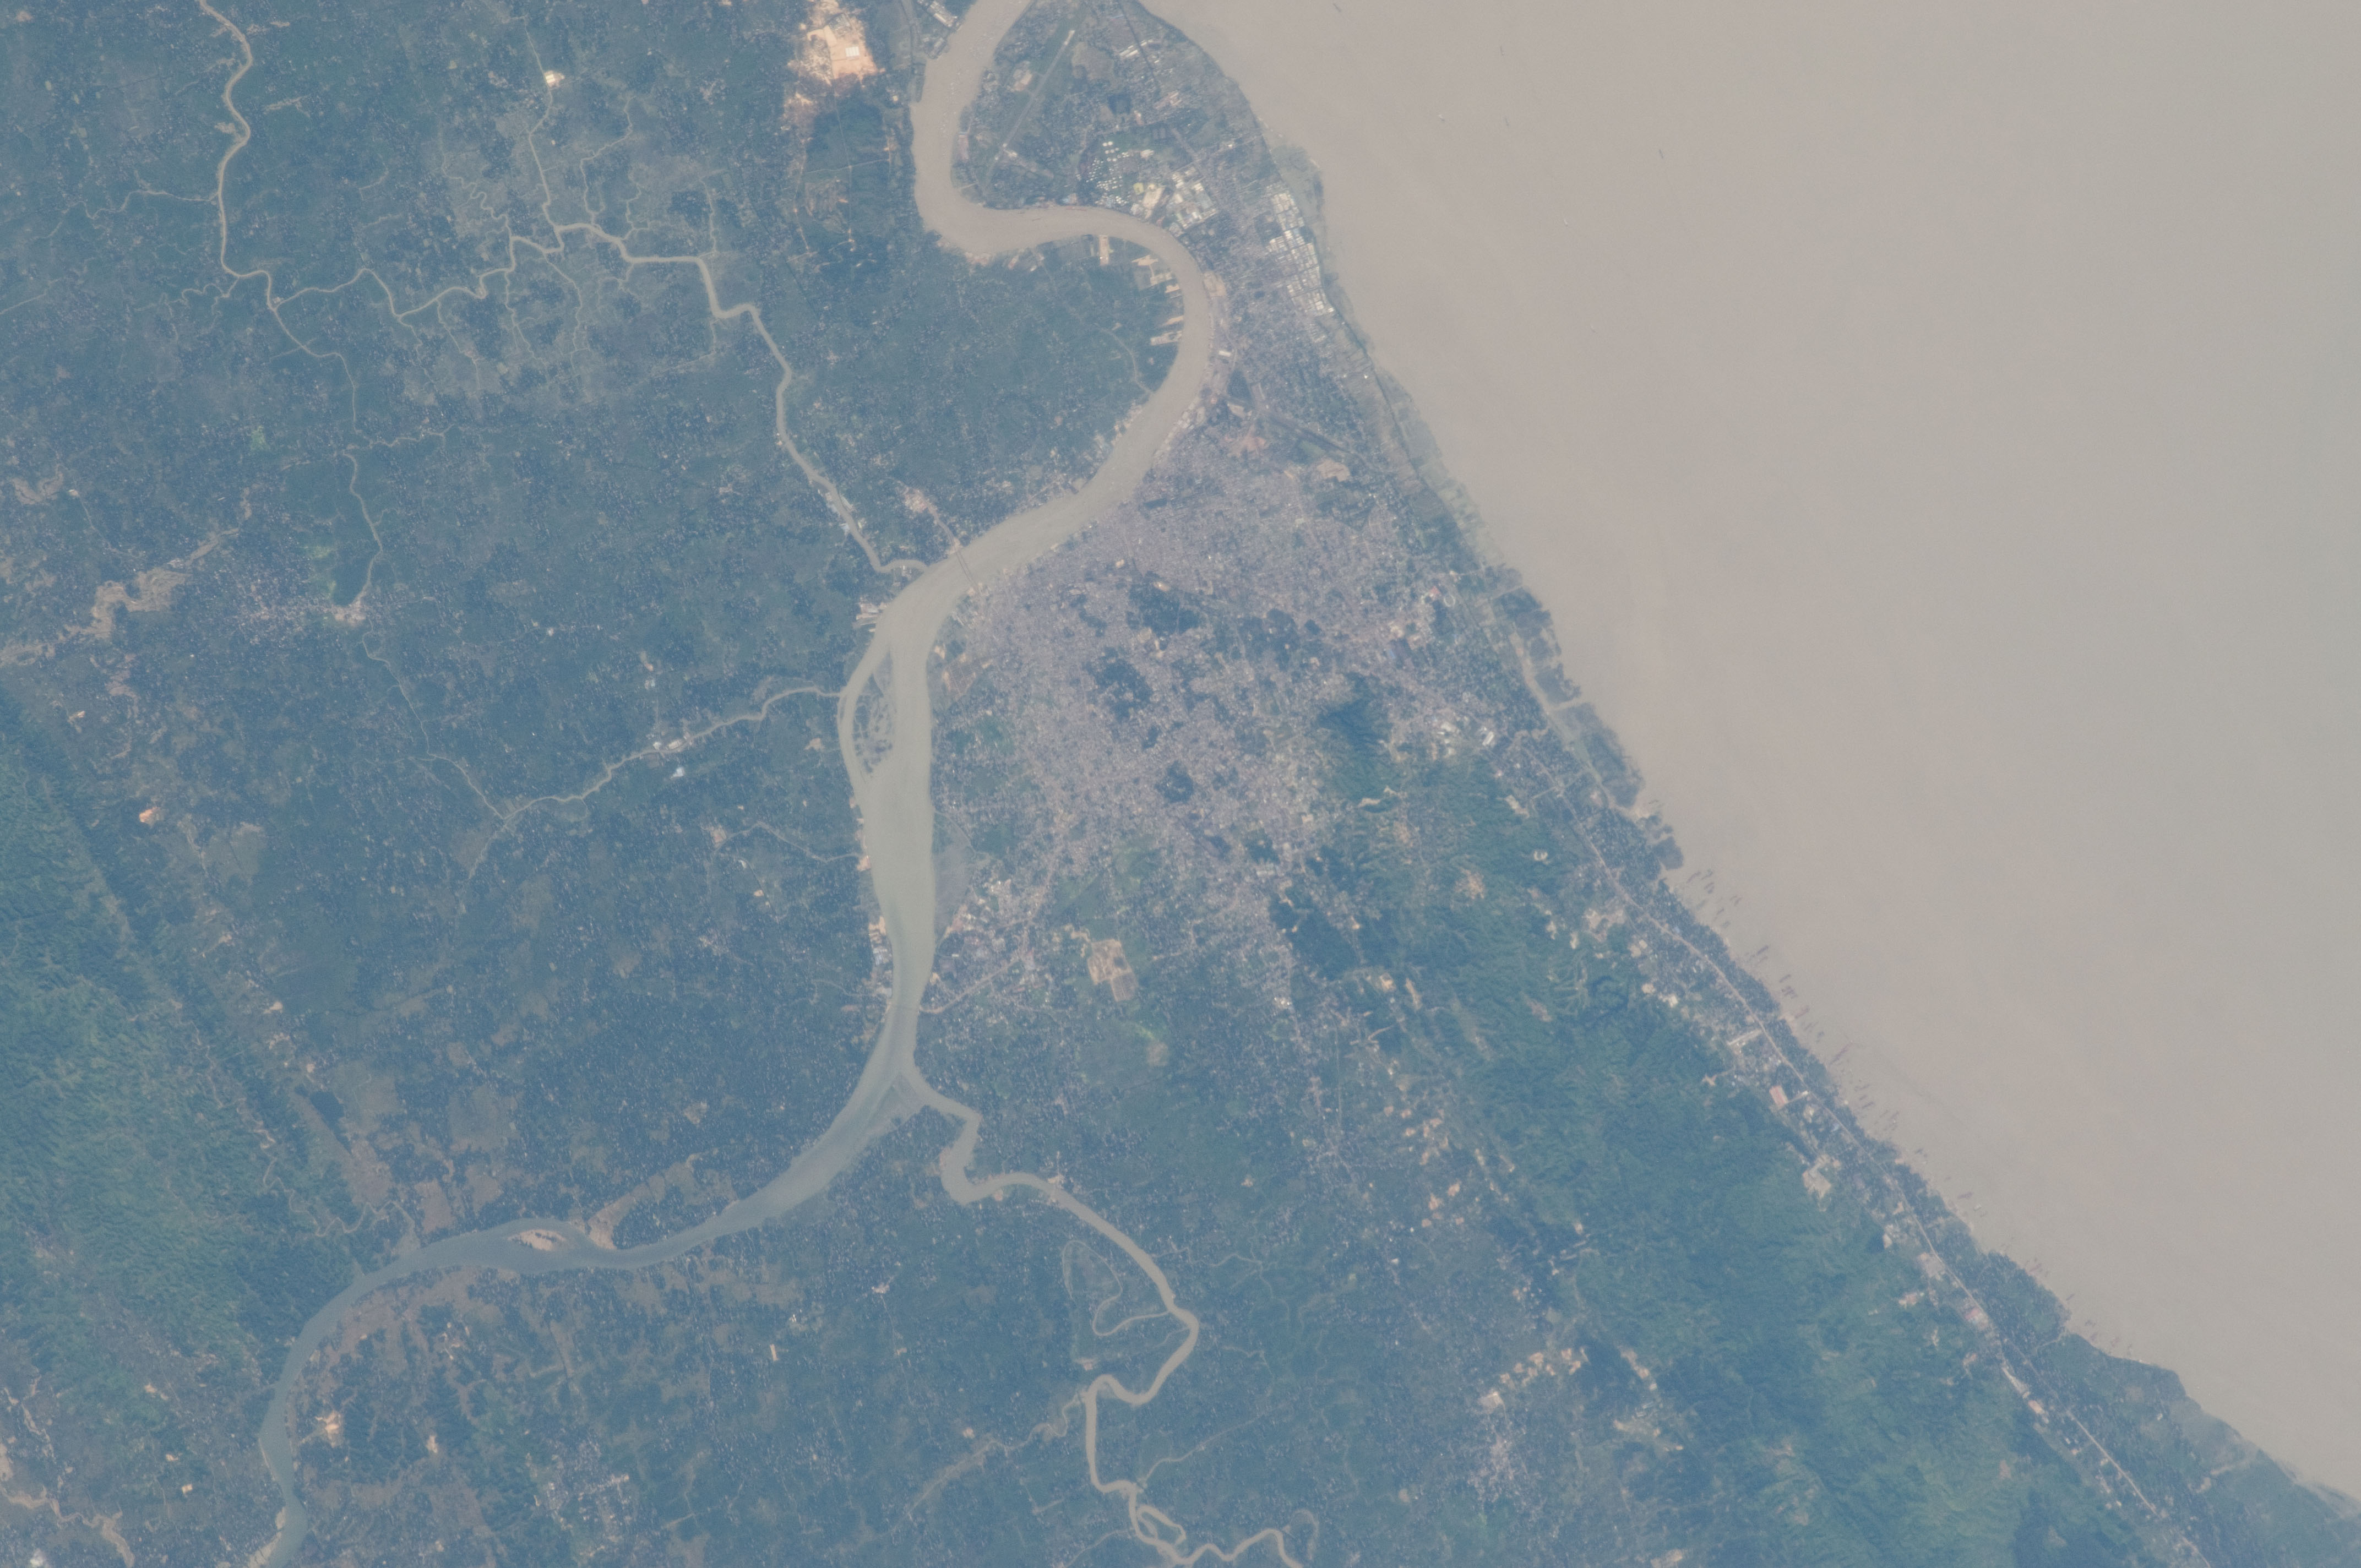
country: BANGLADESH
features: KARNAPHULI R., CHITTAGONG
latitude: 22.4
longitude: 91.8
